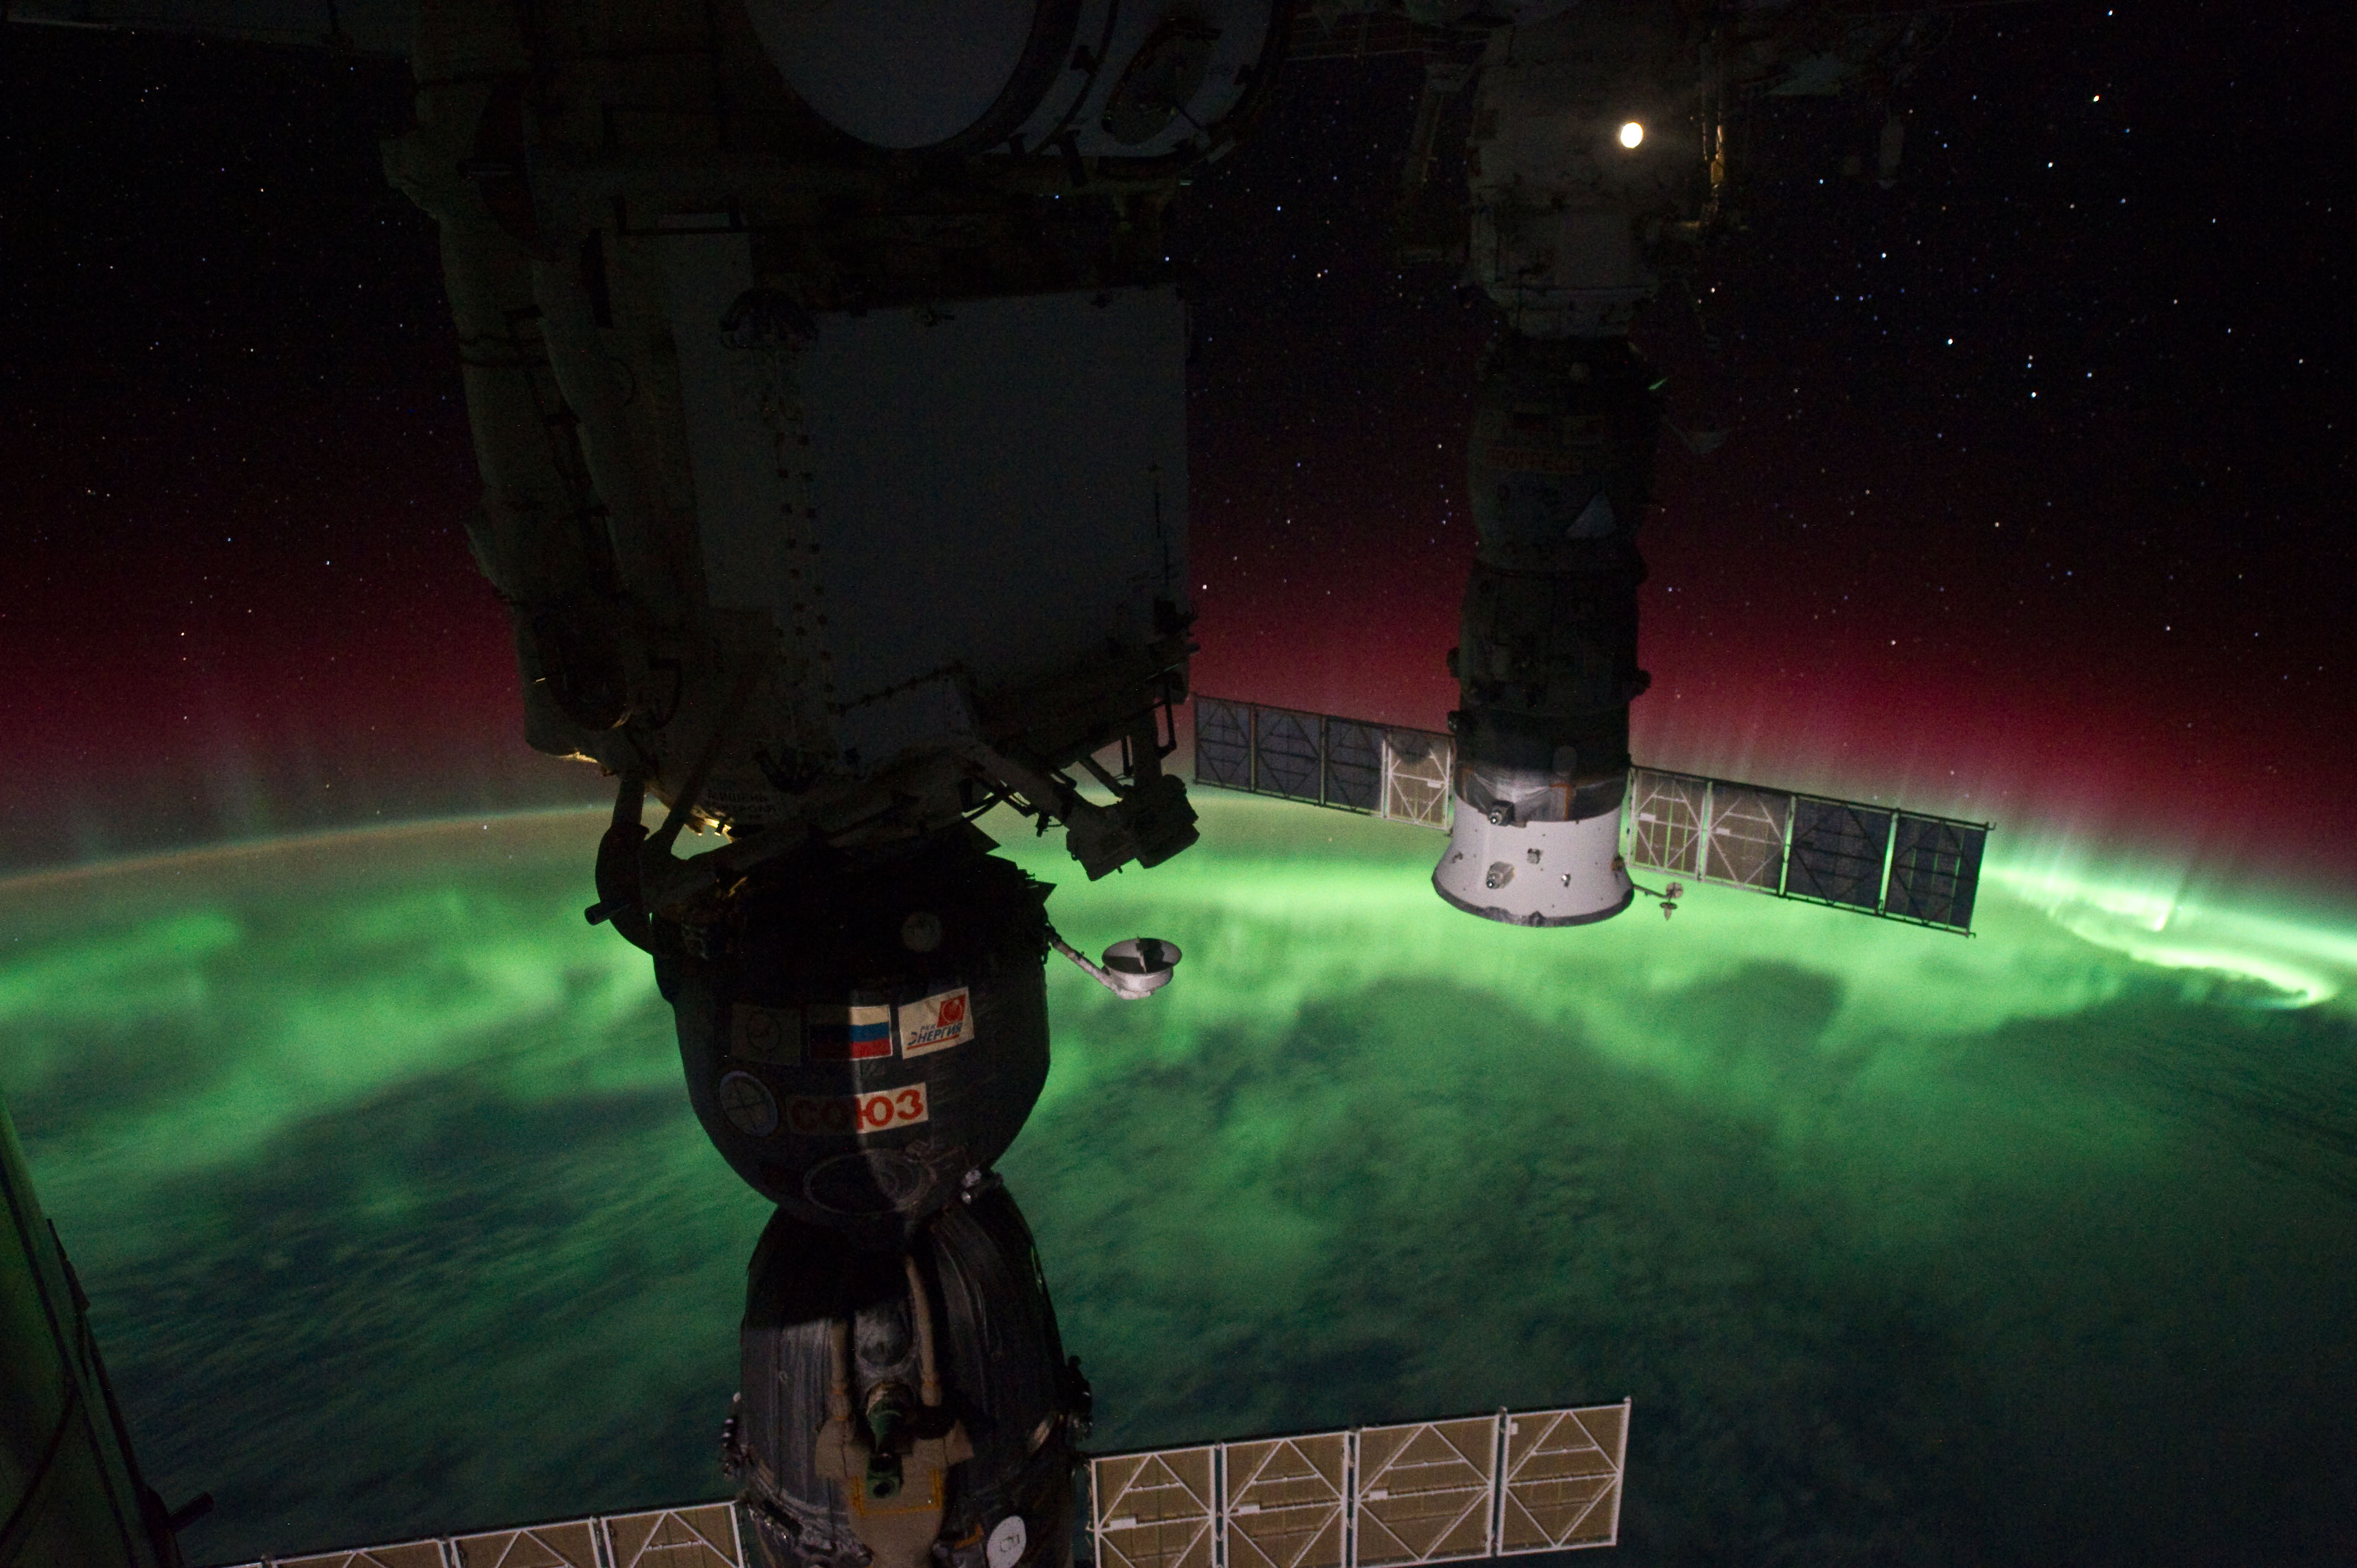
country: AURORA
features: AURORA AUSTRALIS OVER S. NEW ZEALAND, SOYUZ, PROGRESS
